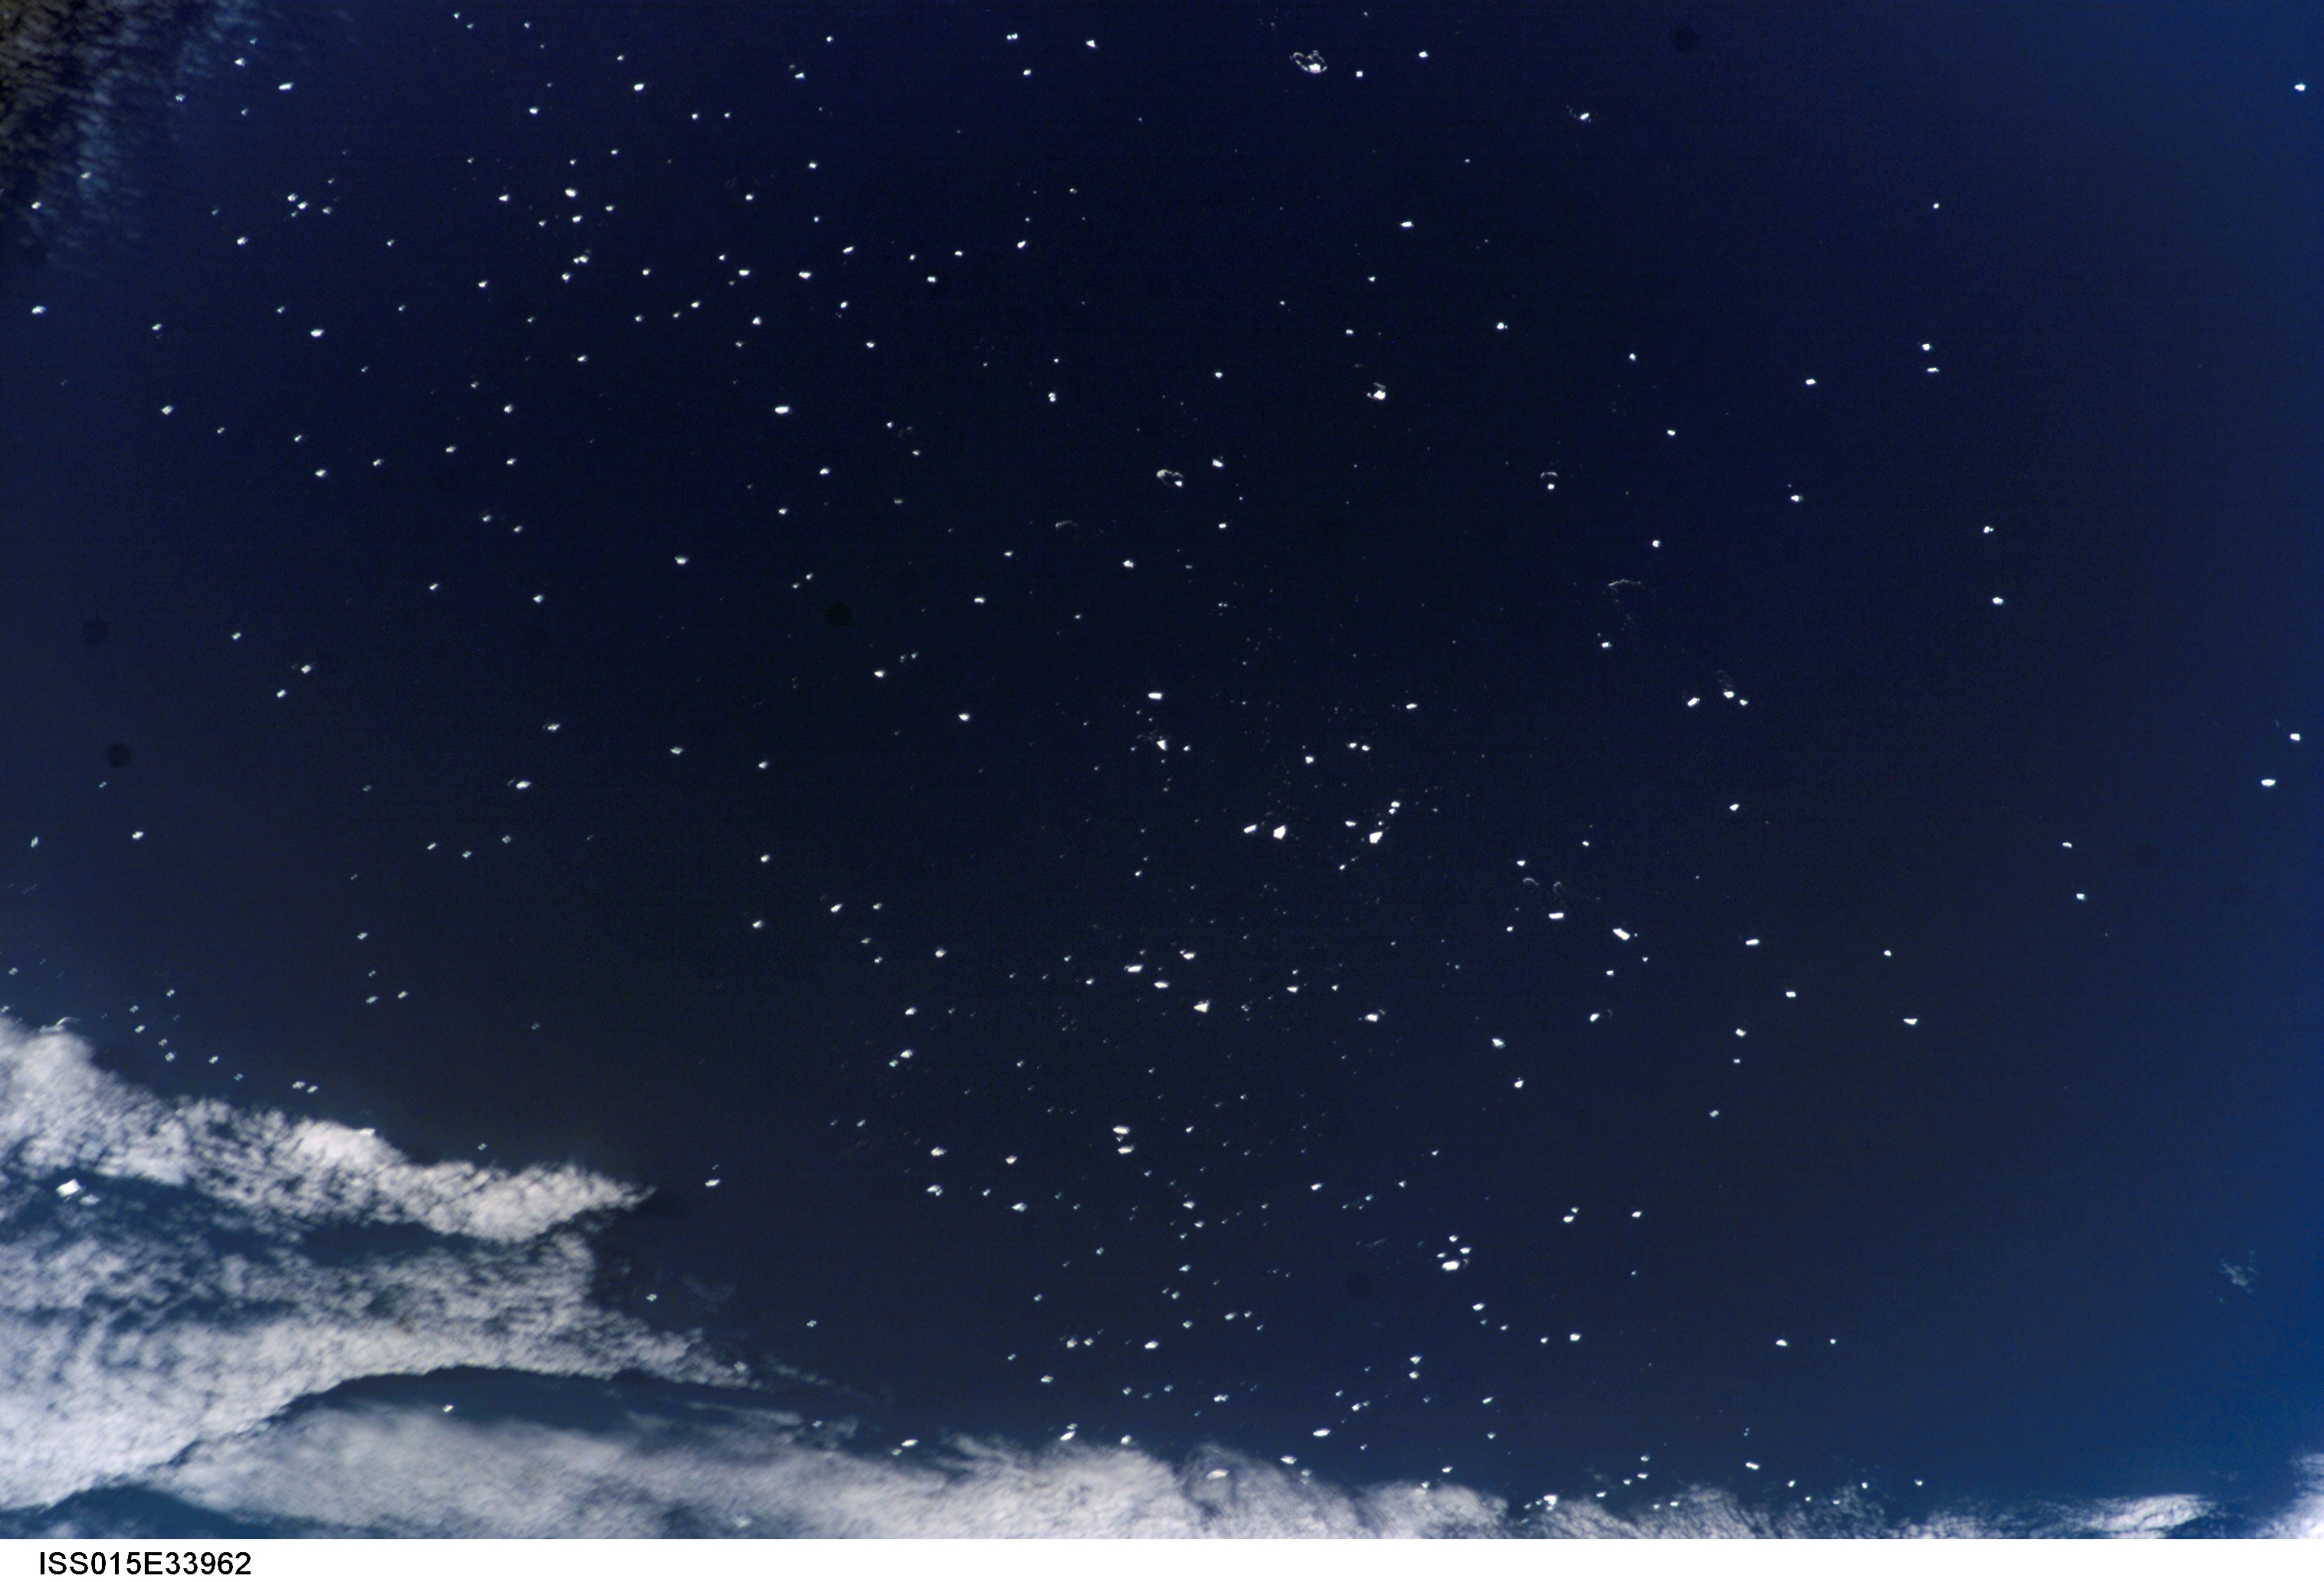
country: ATLANTIC OCEAN
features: SEA SURFACE, SMALL ICEBERGS
